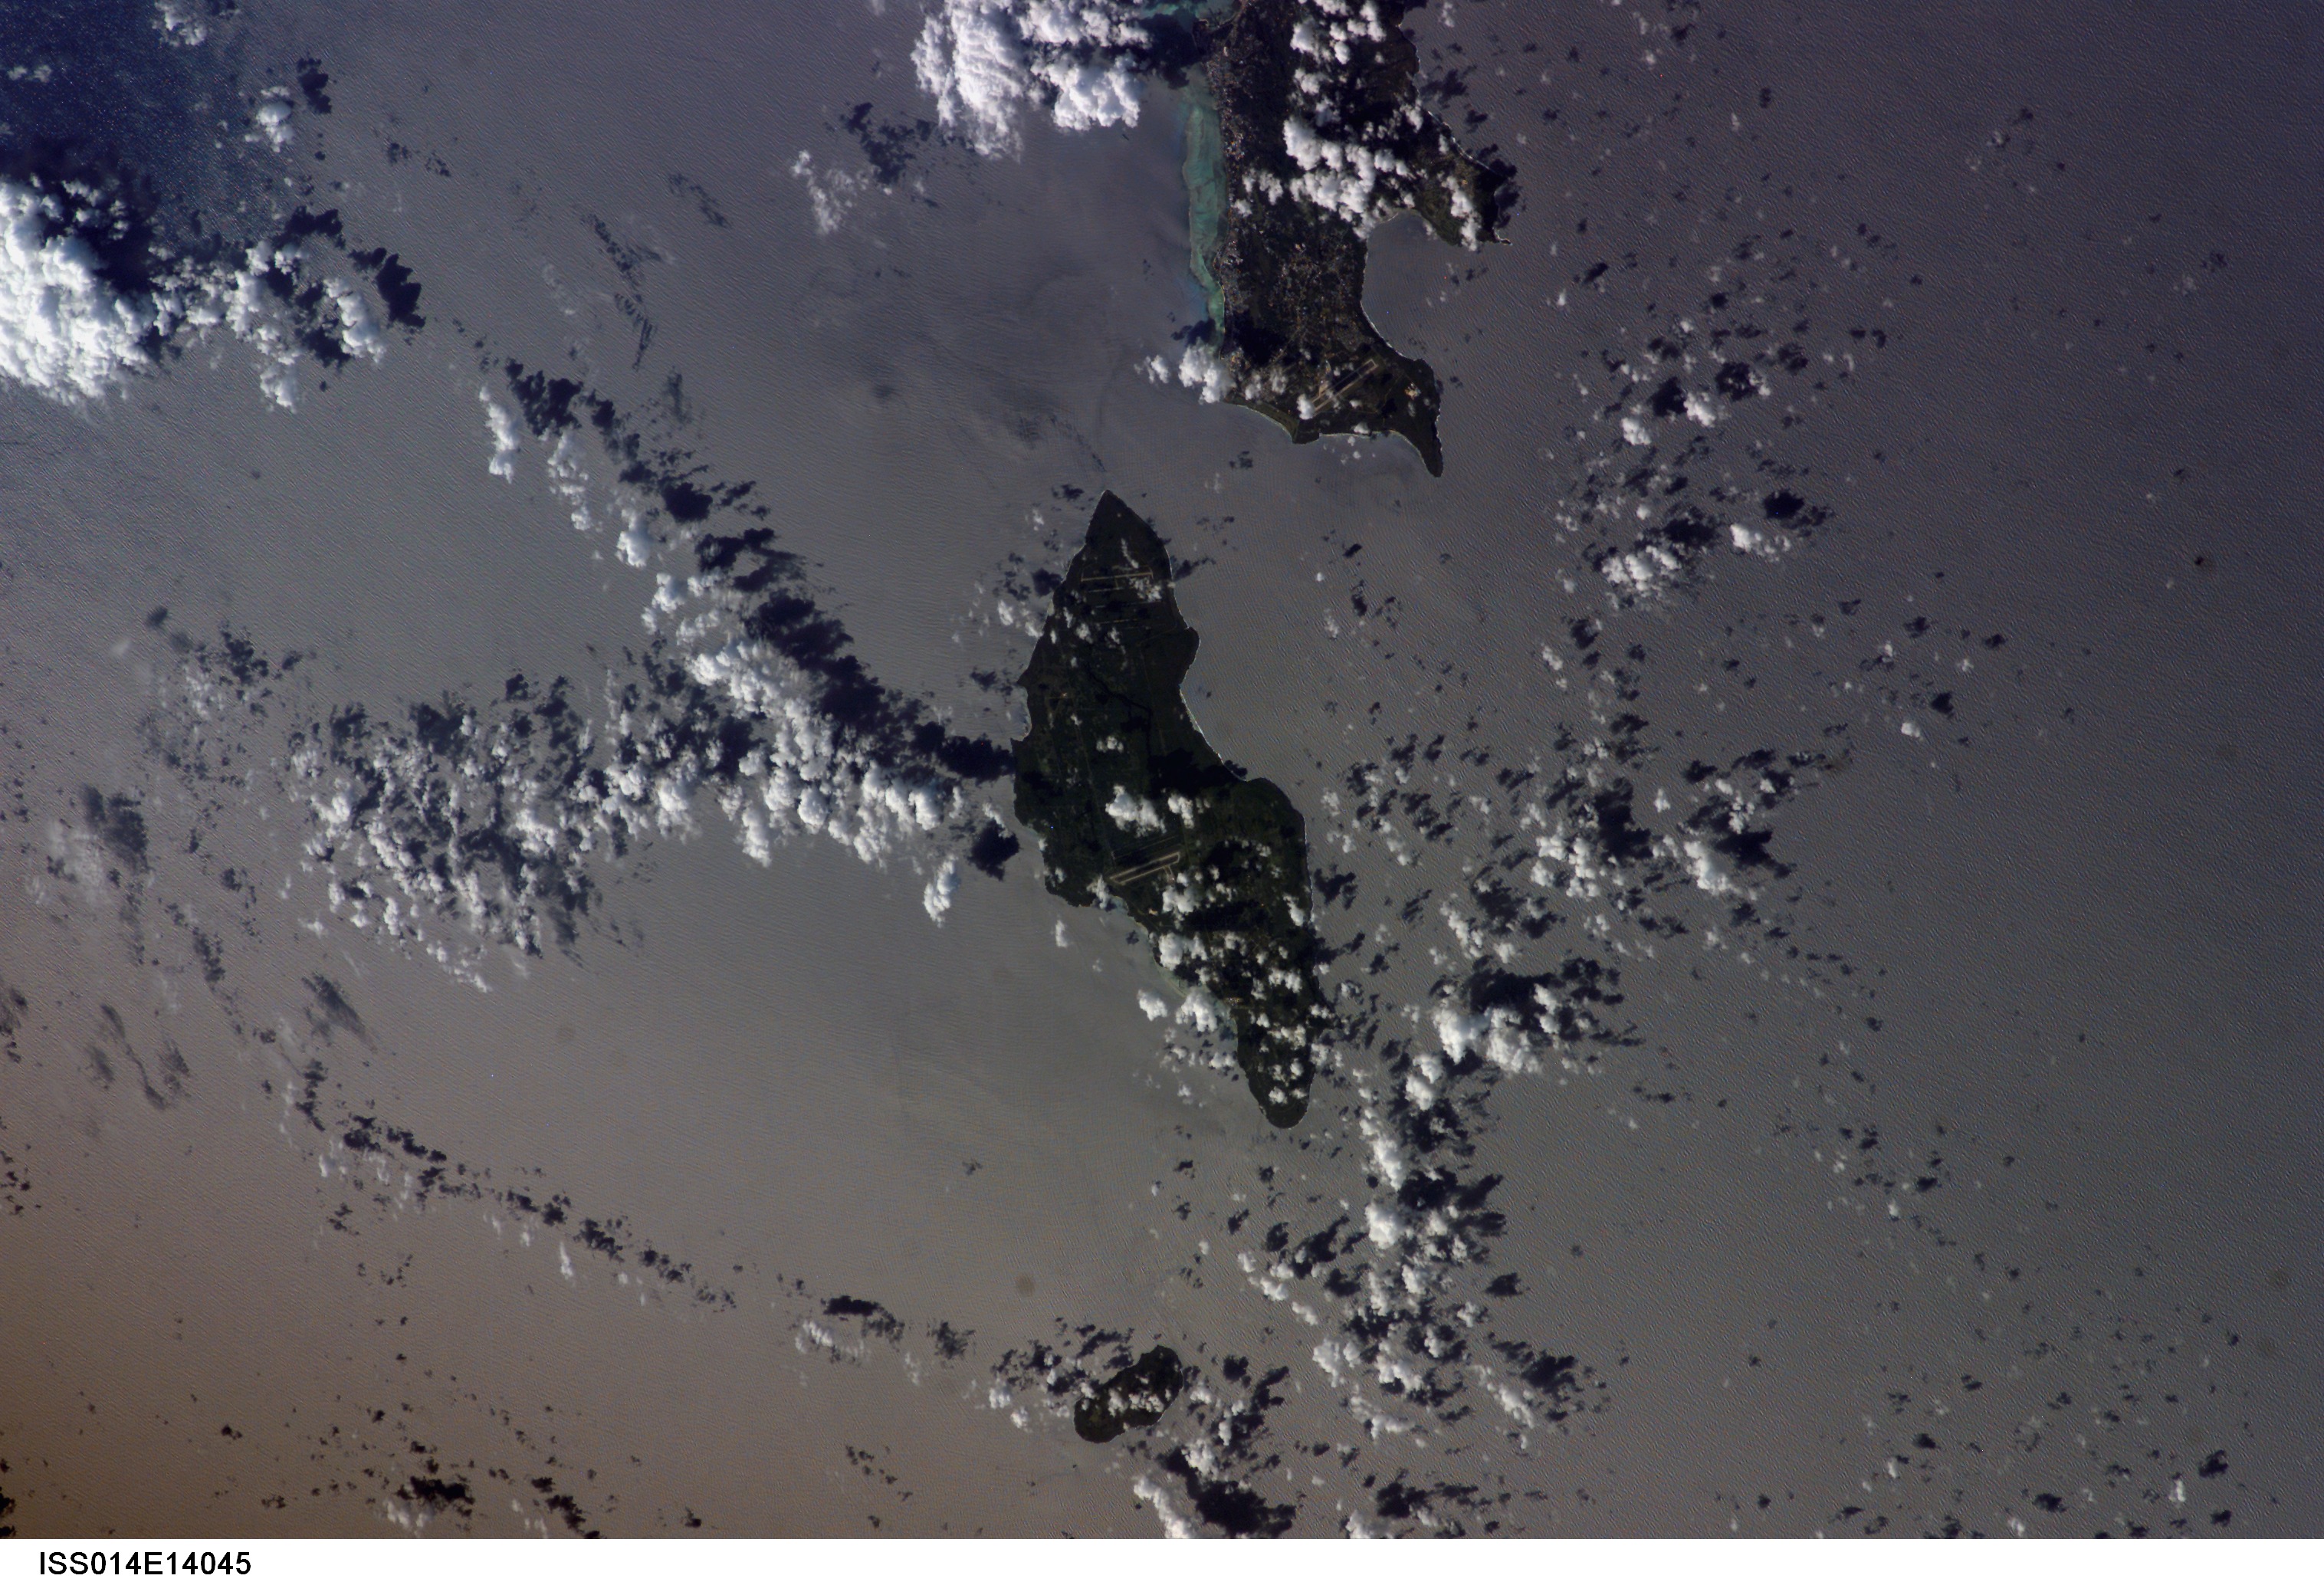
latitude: 15.0
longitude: 145.5
